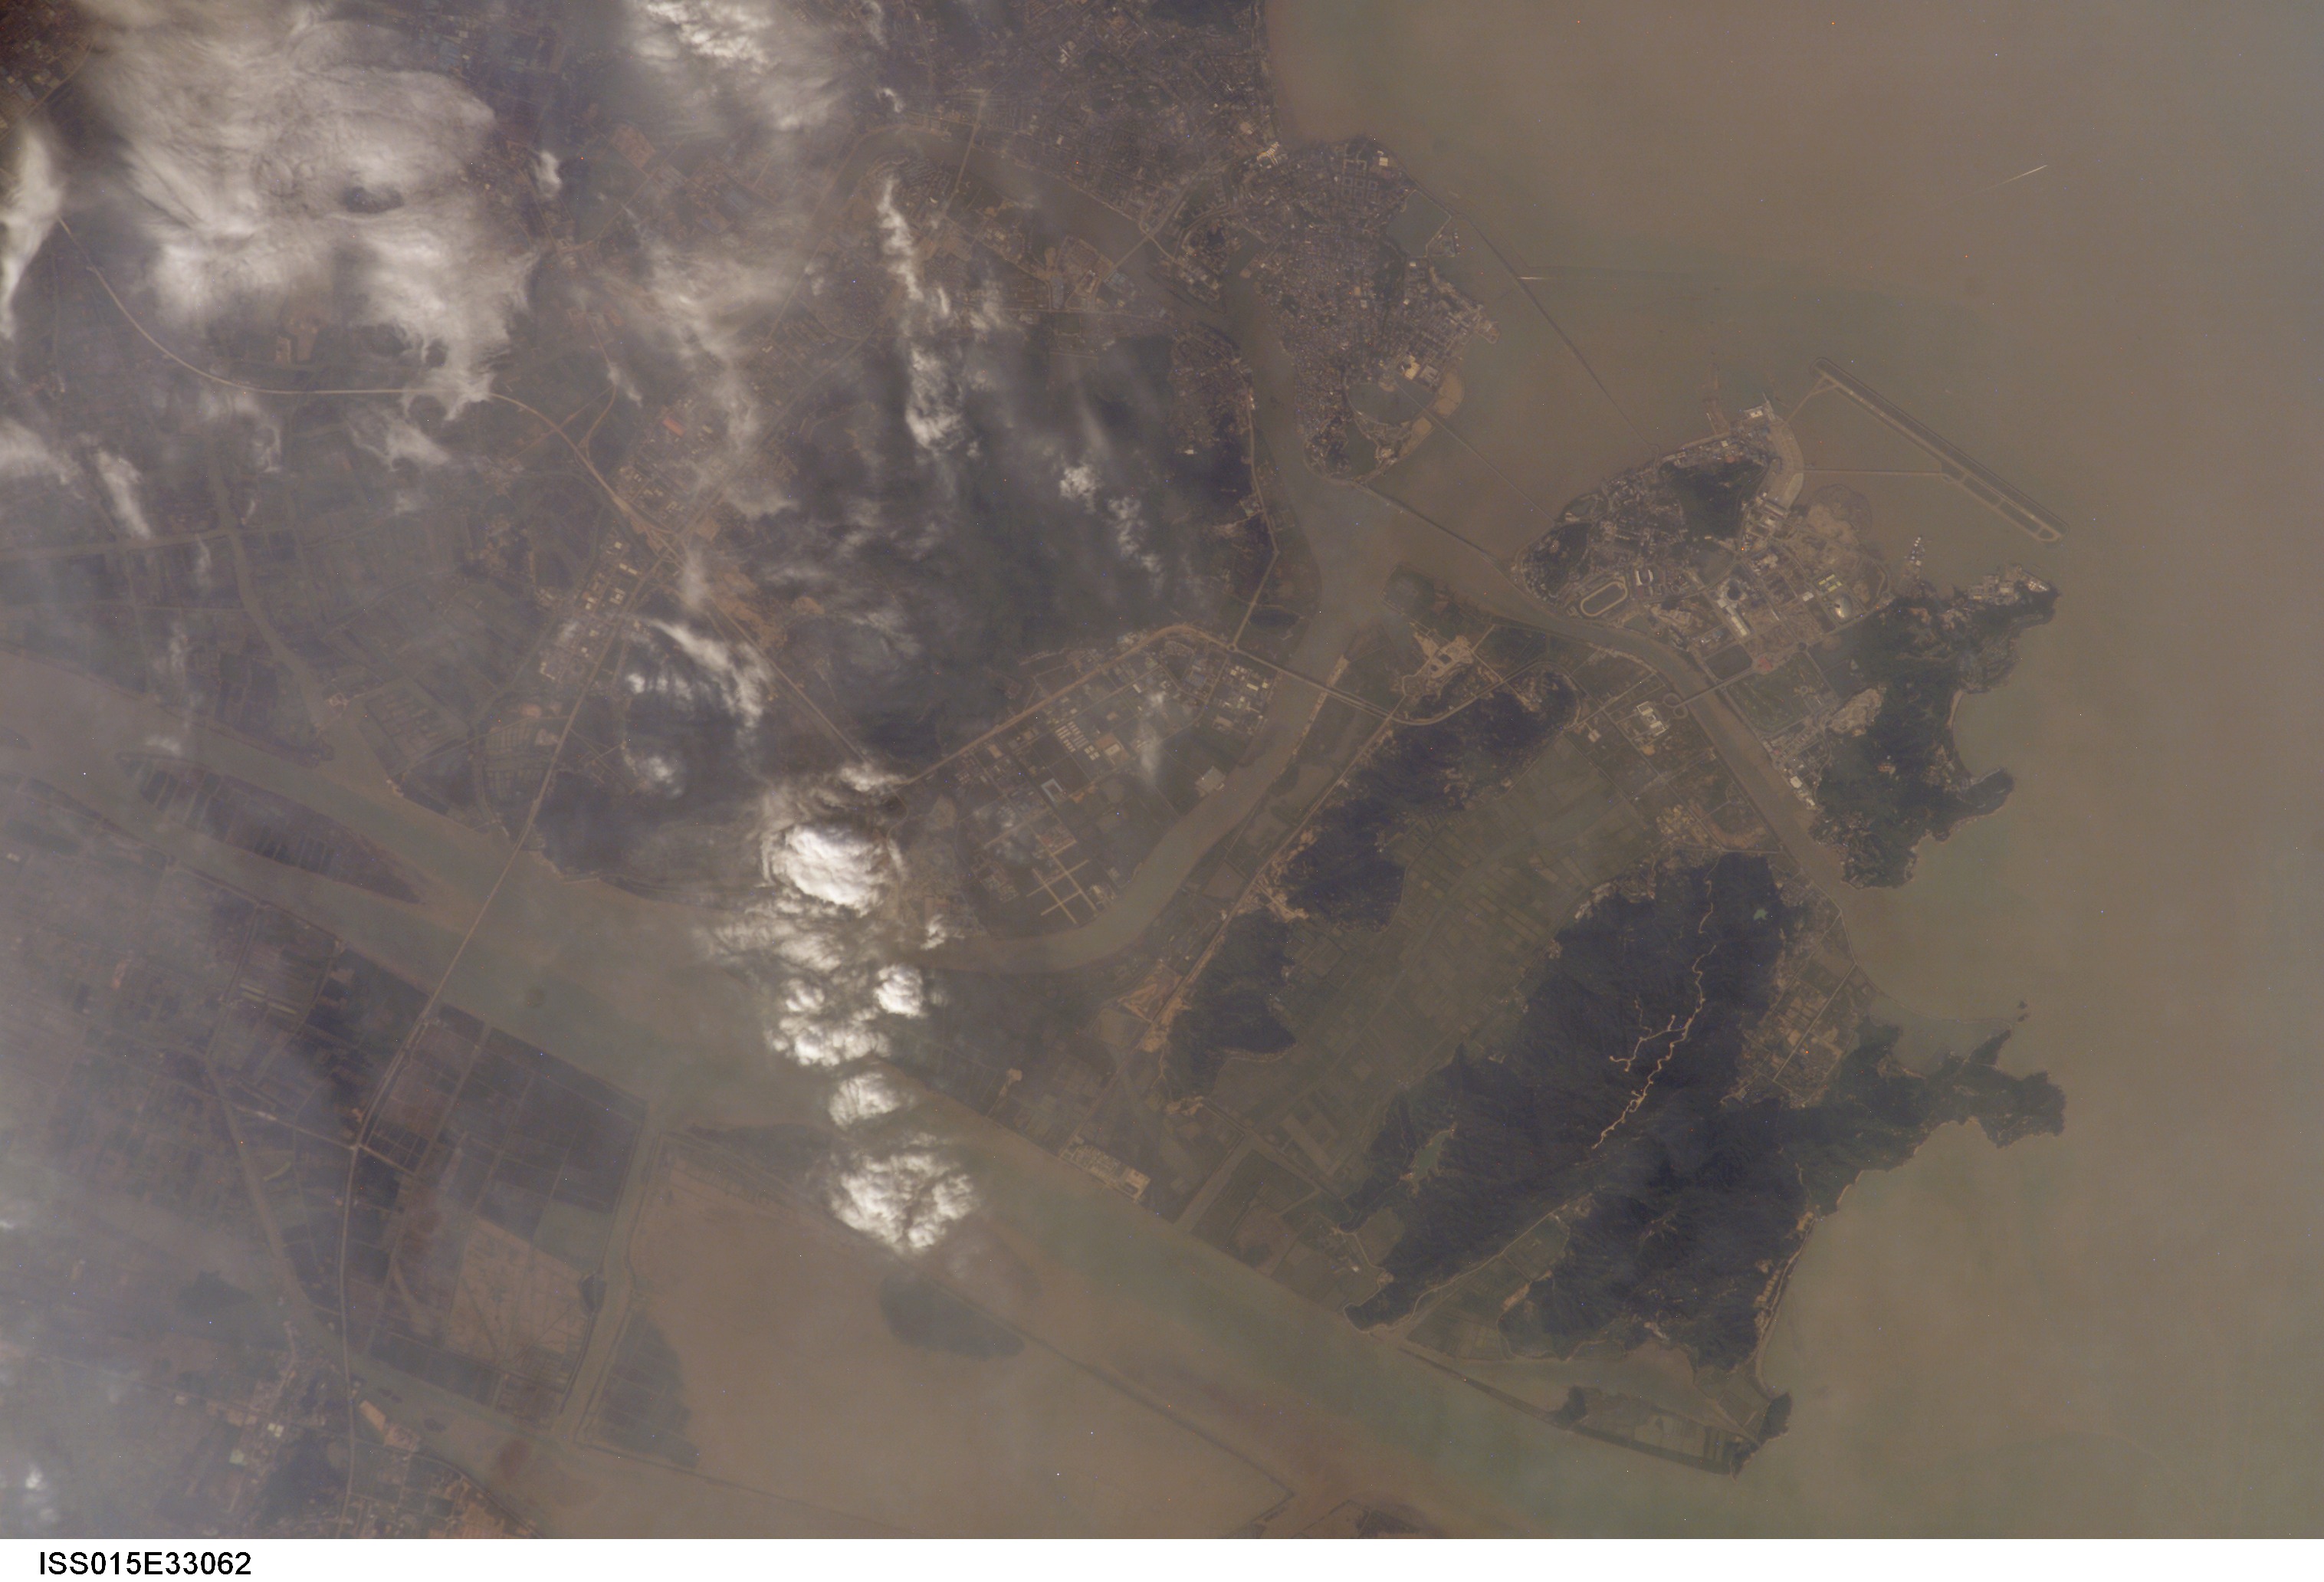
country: CHINA
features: MACAU, AIRPORT, HENGQIN ISLAND
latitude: 22.2
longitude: 113.5
